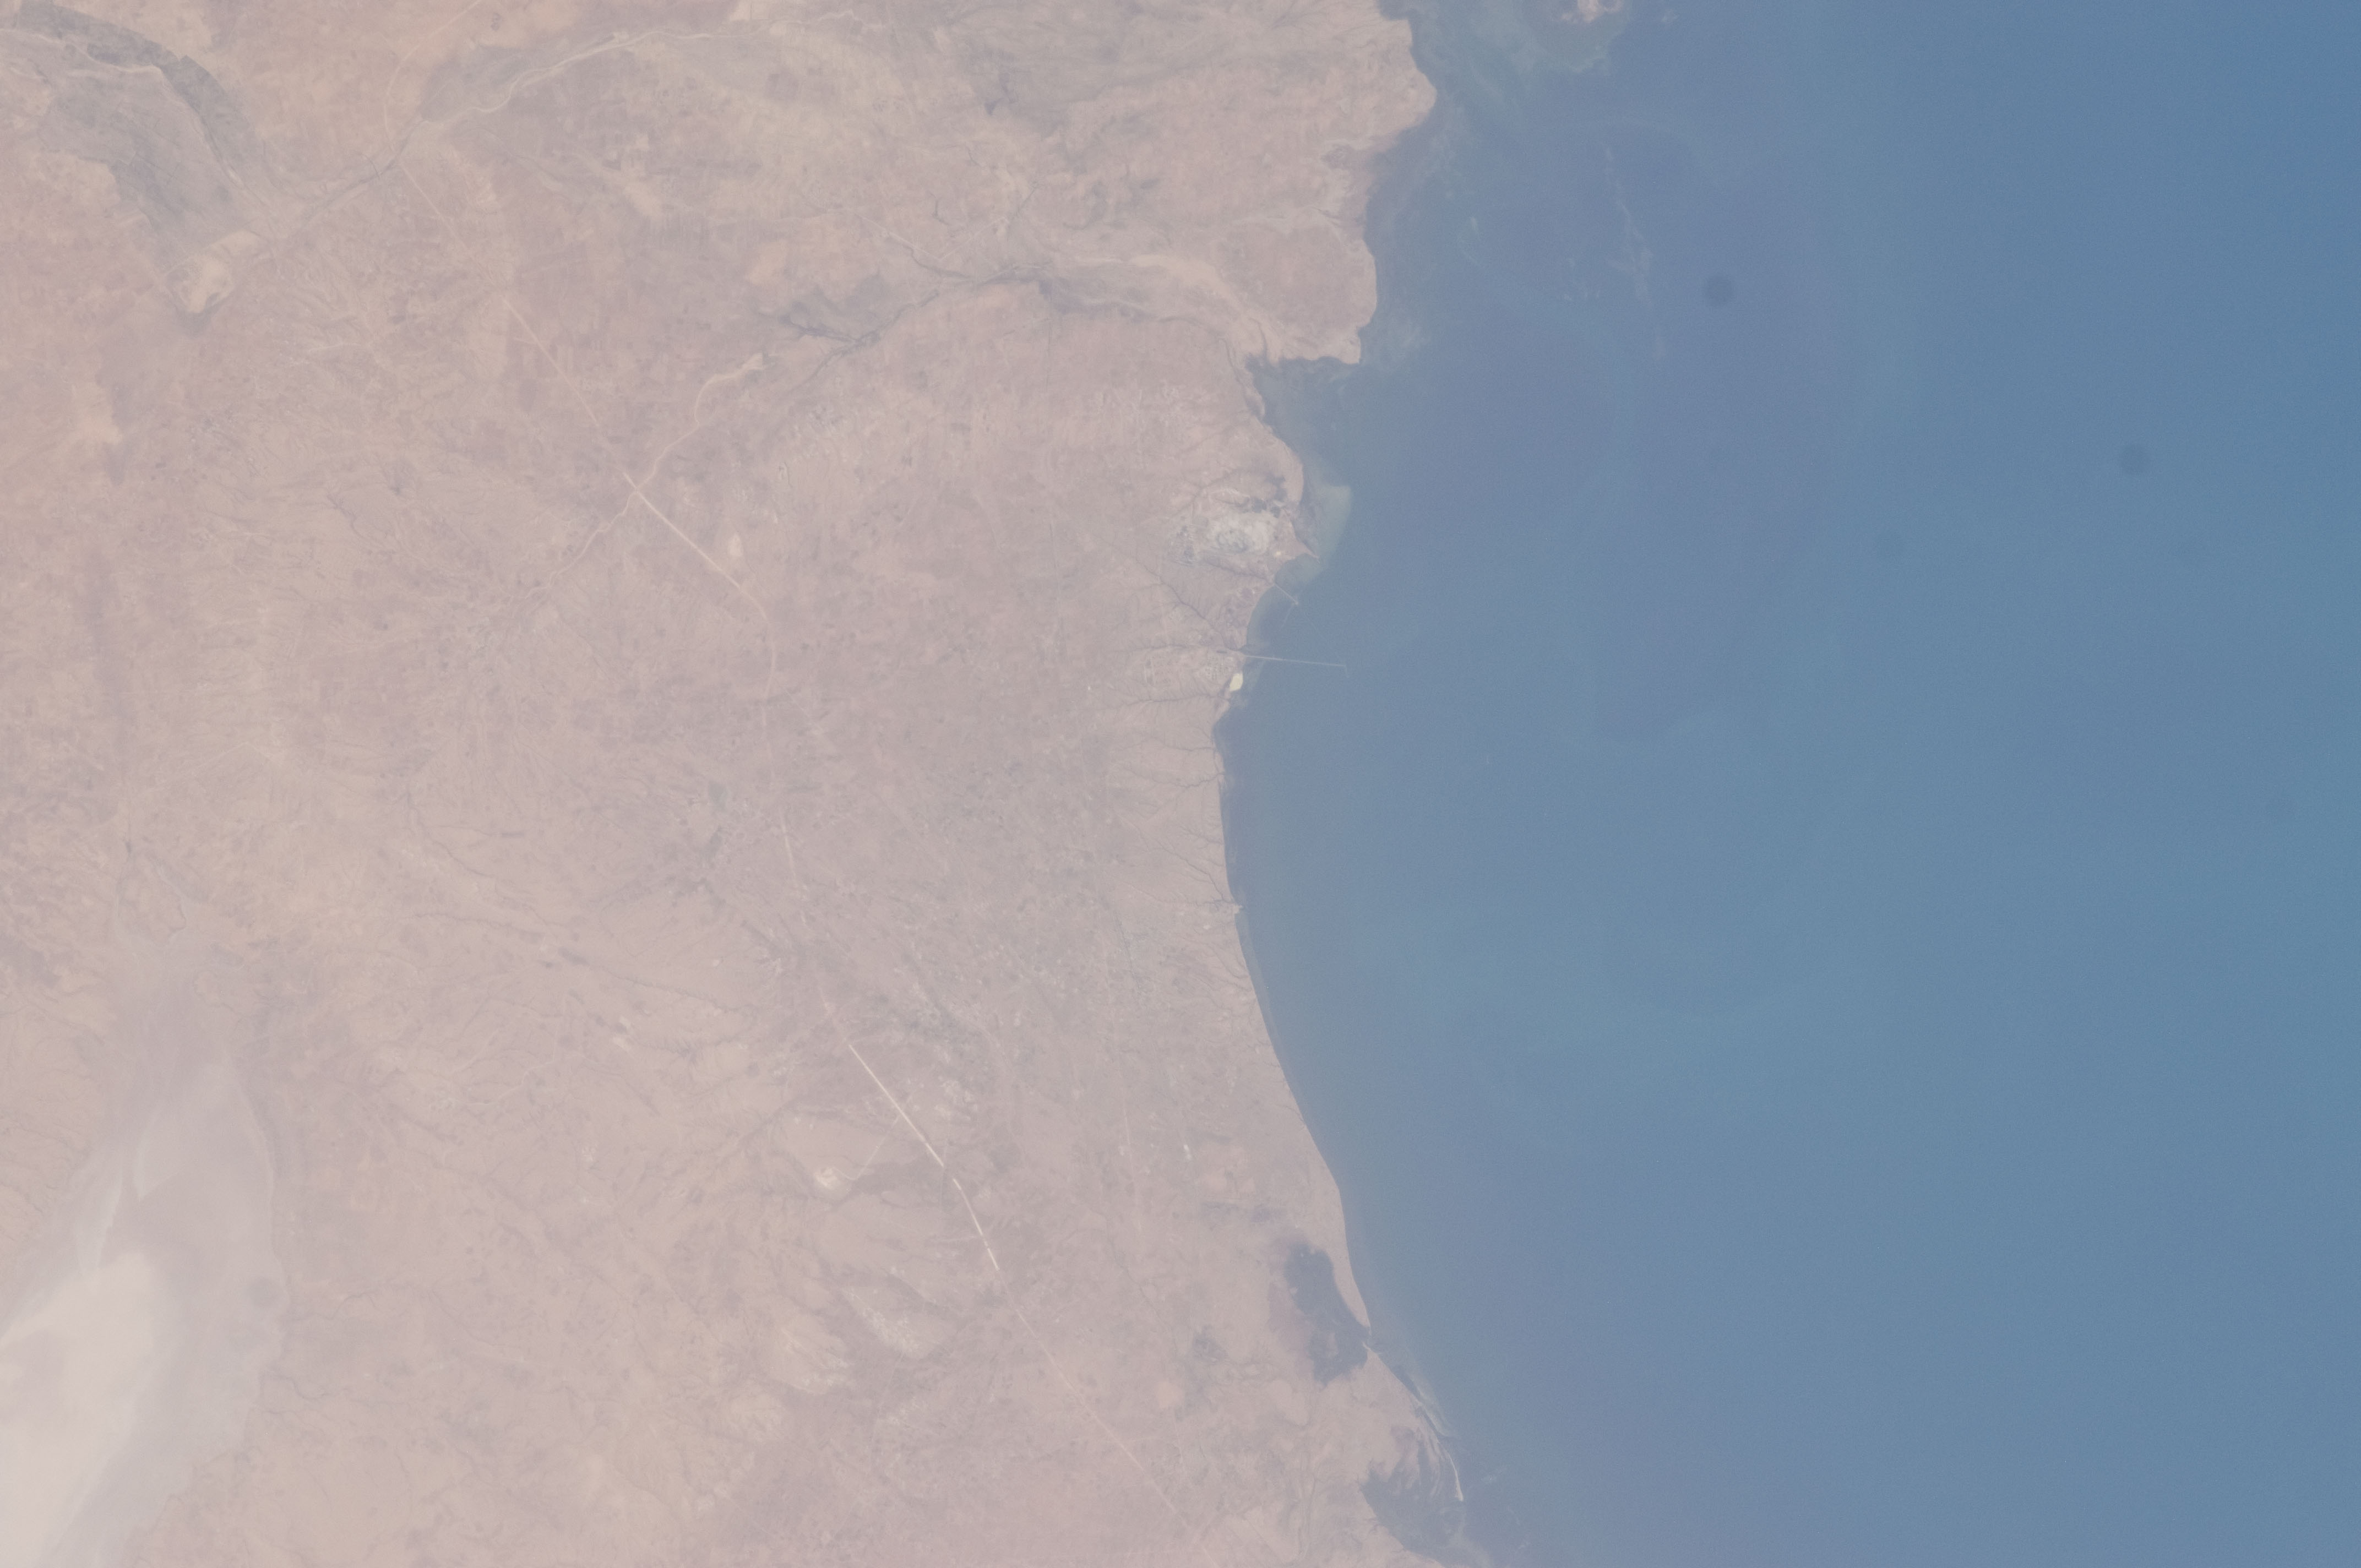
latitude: 34.3
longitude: 10.0
